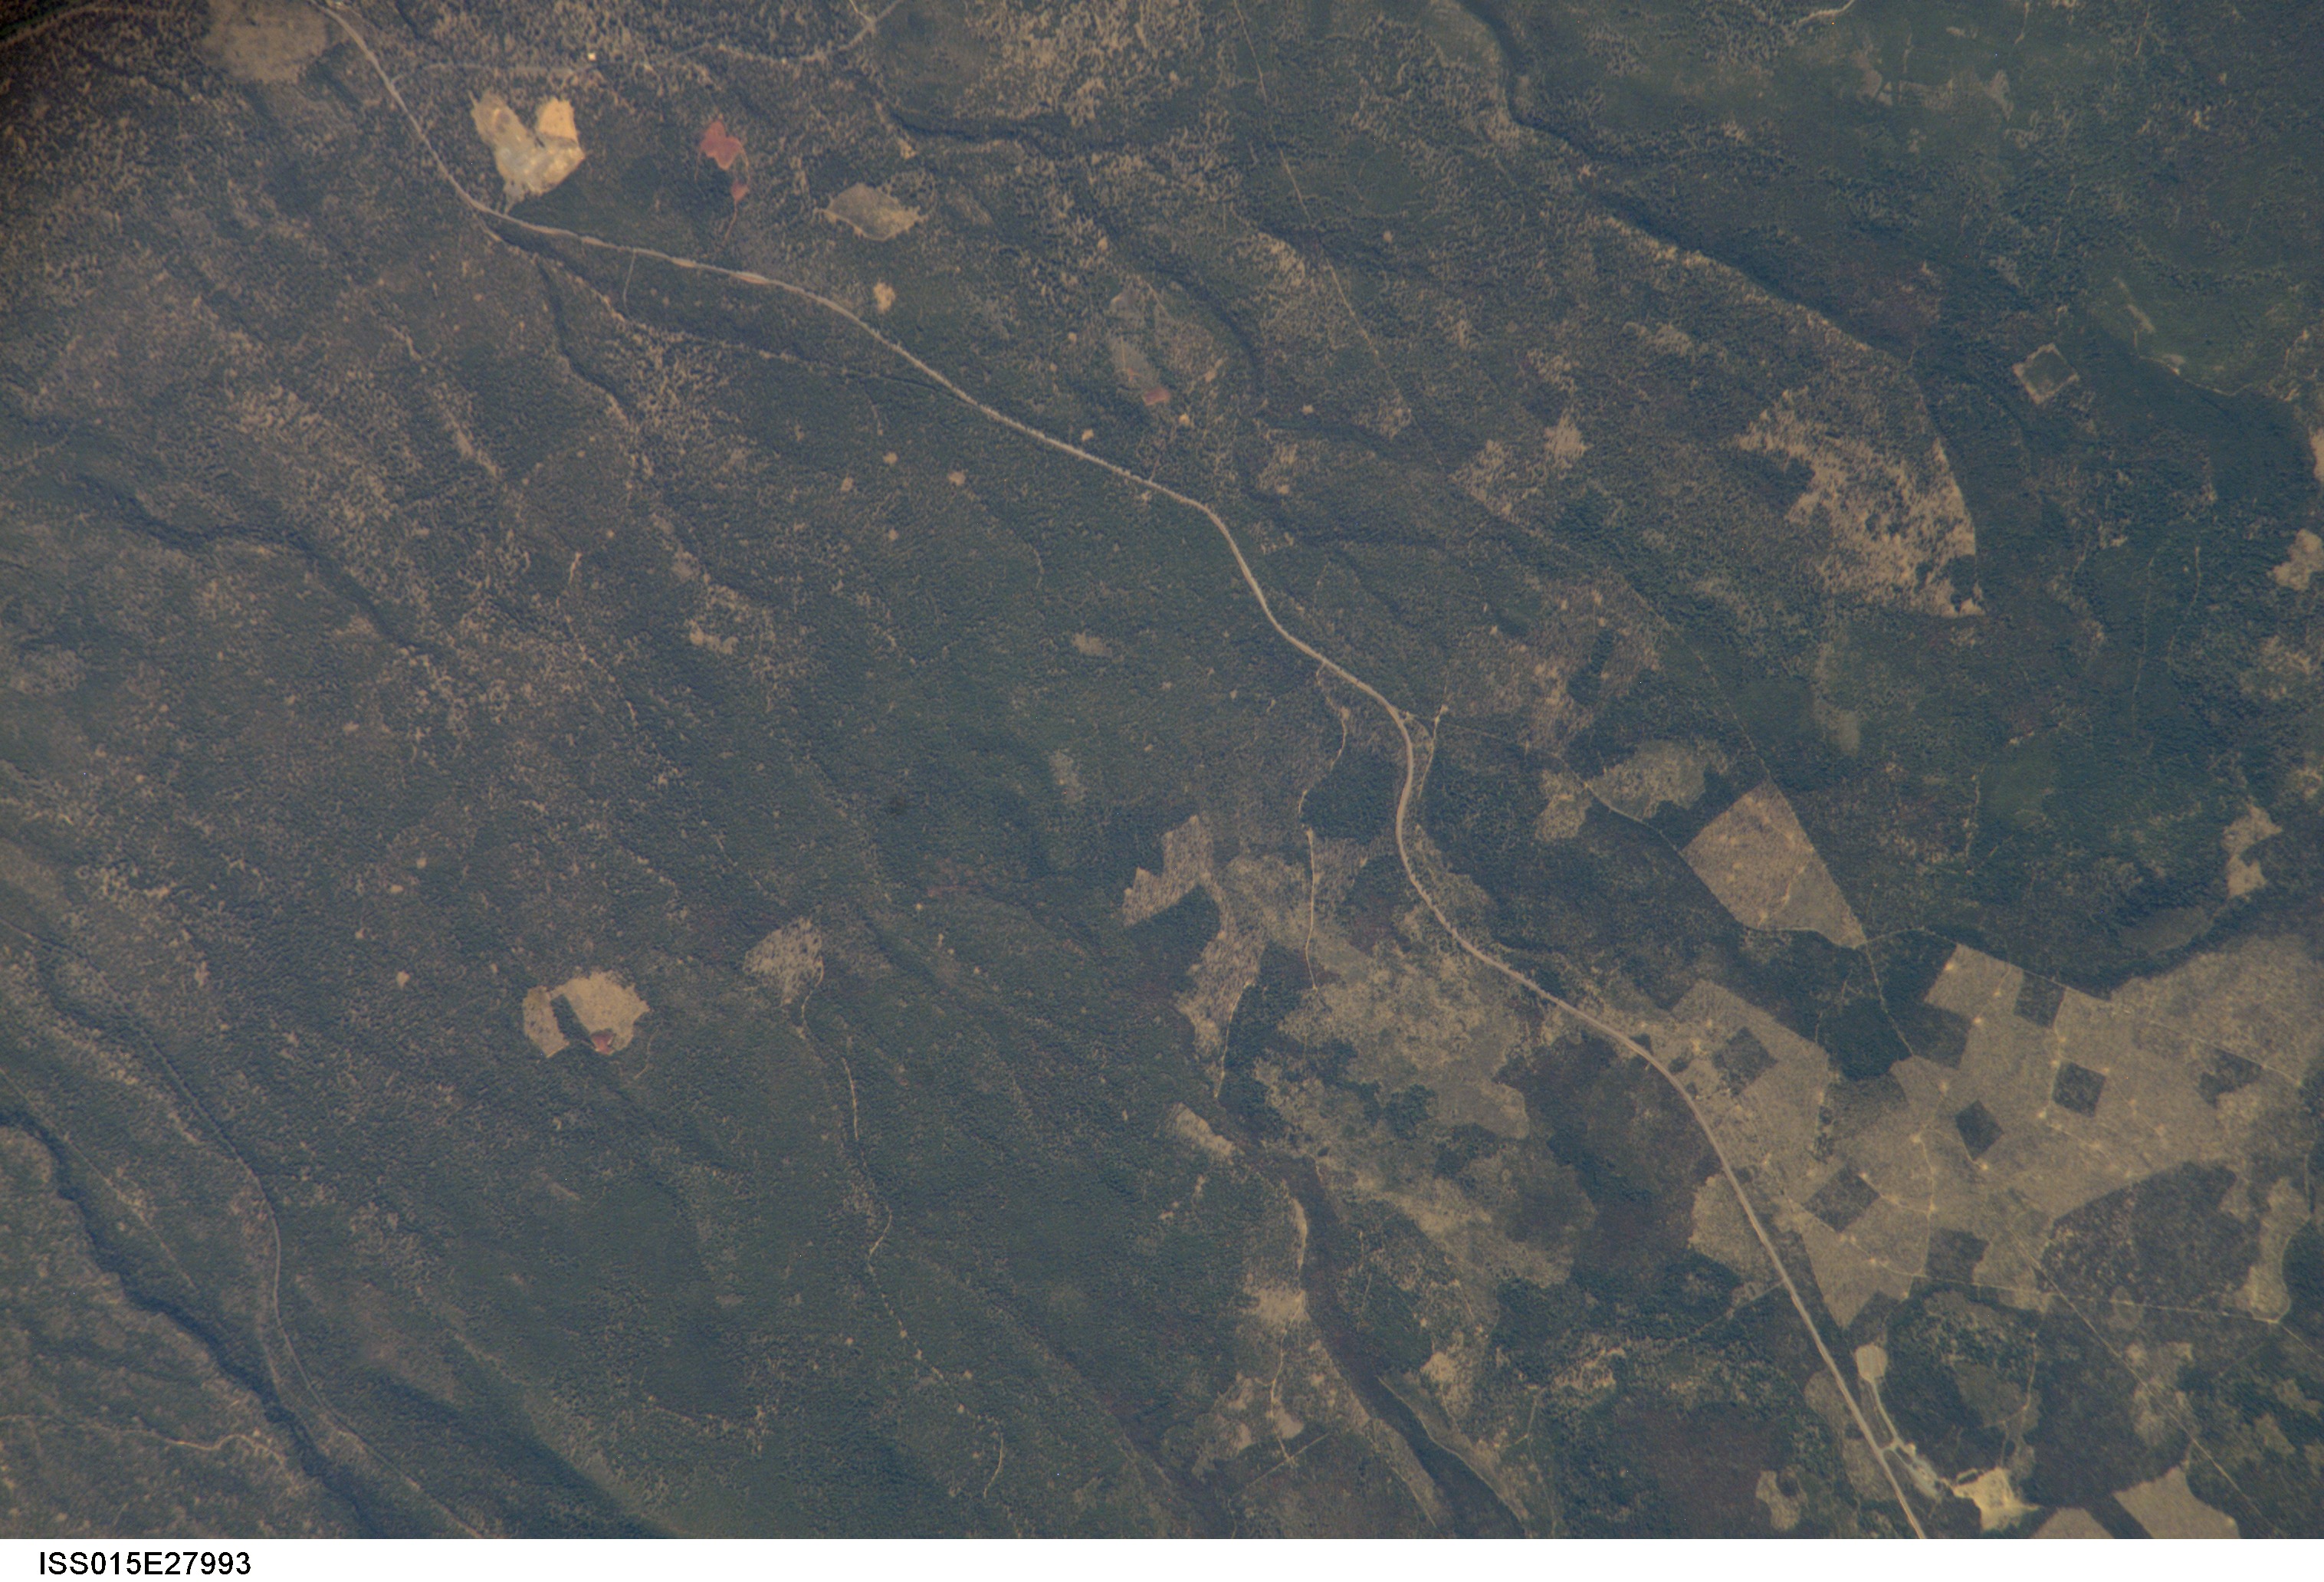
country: USA-OREGON
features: FOR., AGR., ROAD, E. OF BEND
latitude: 44.0
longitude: -121.4
